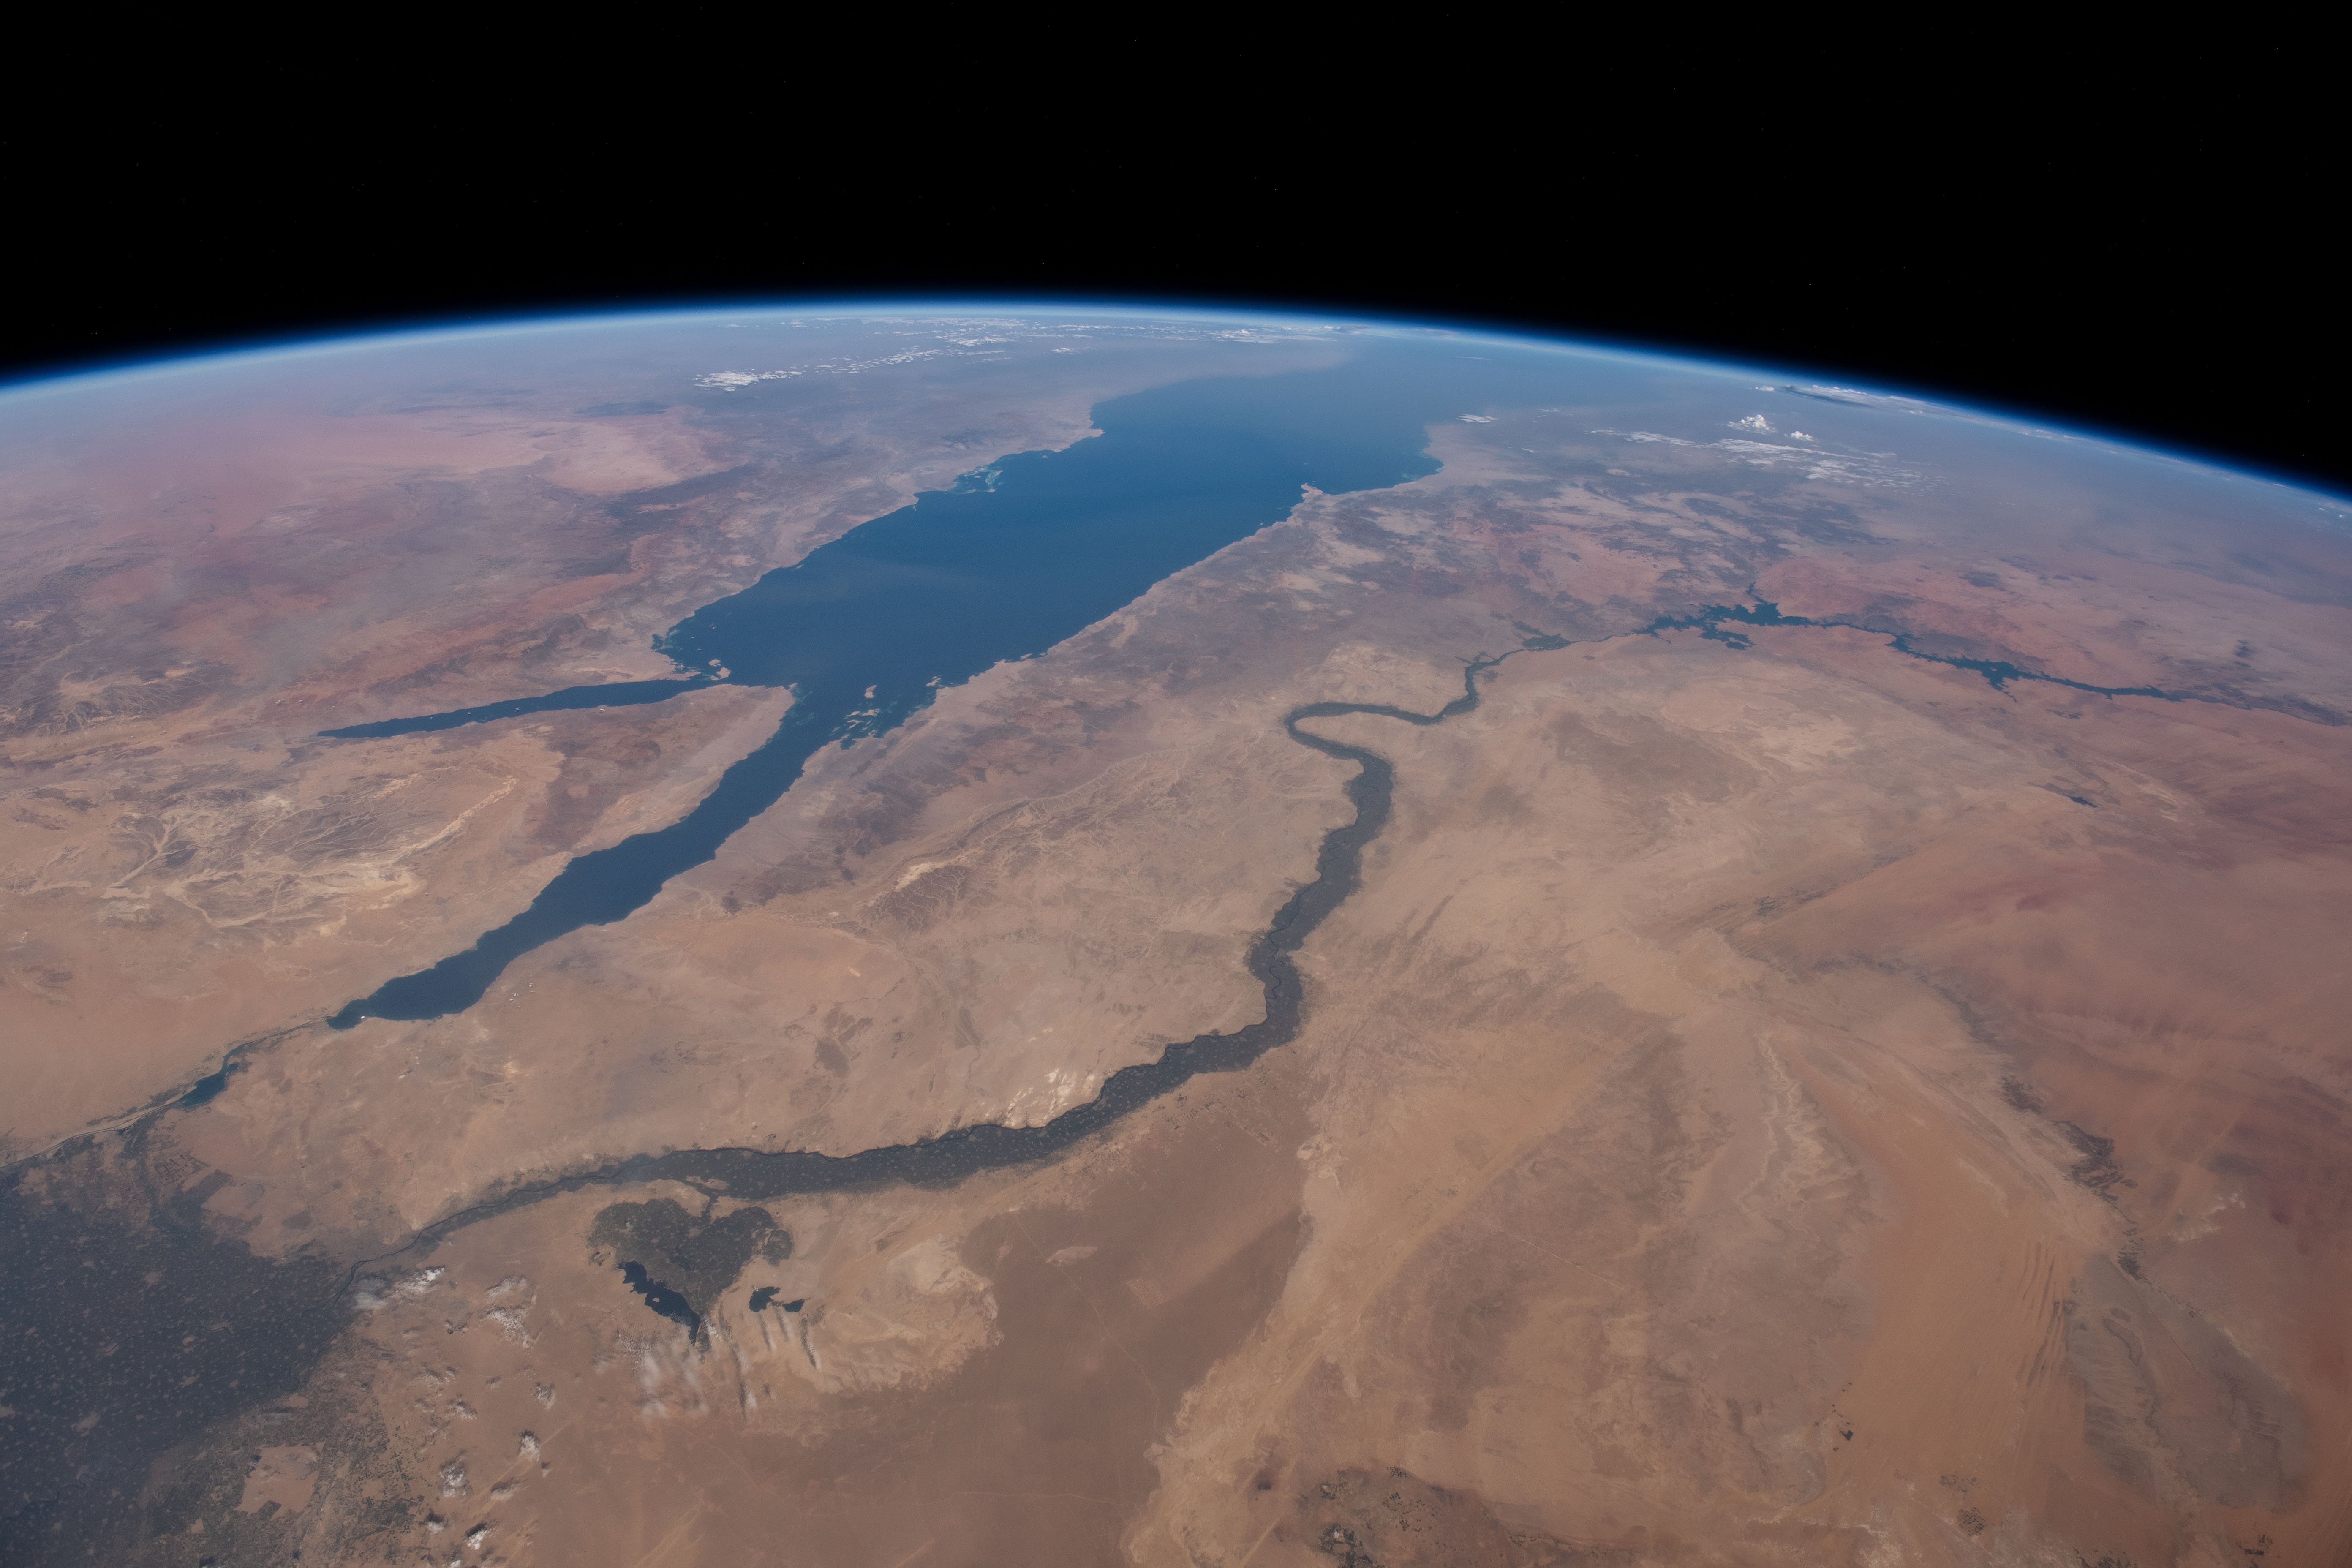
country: EGYPT
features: AKHMIM, AL MANSHAH, SOHAG, JIRJA
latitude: 26.9
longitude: 32.3
